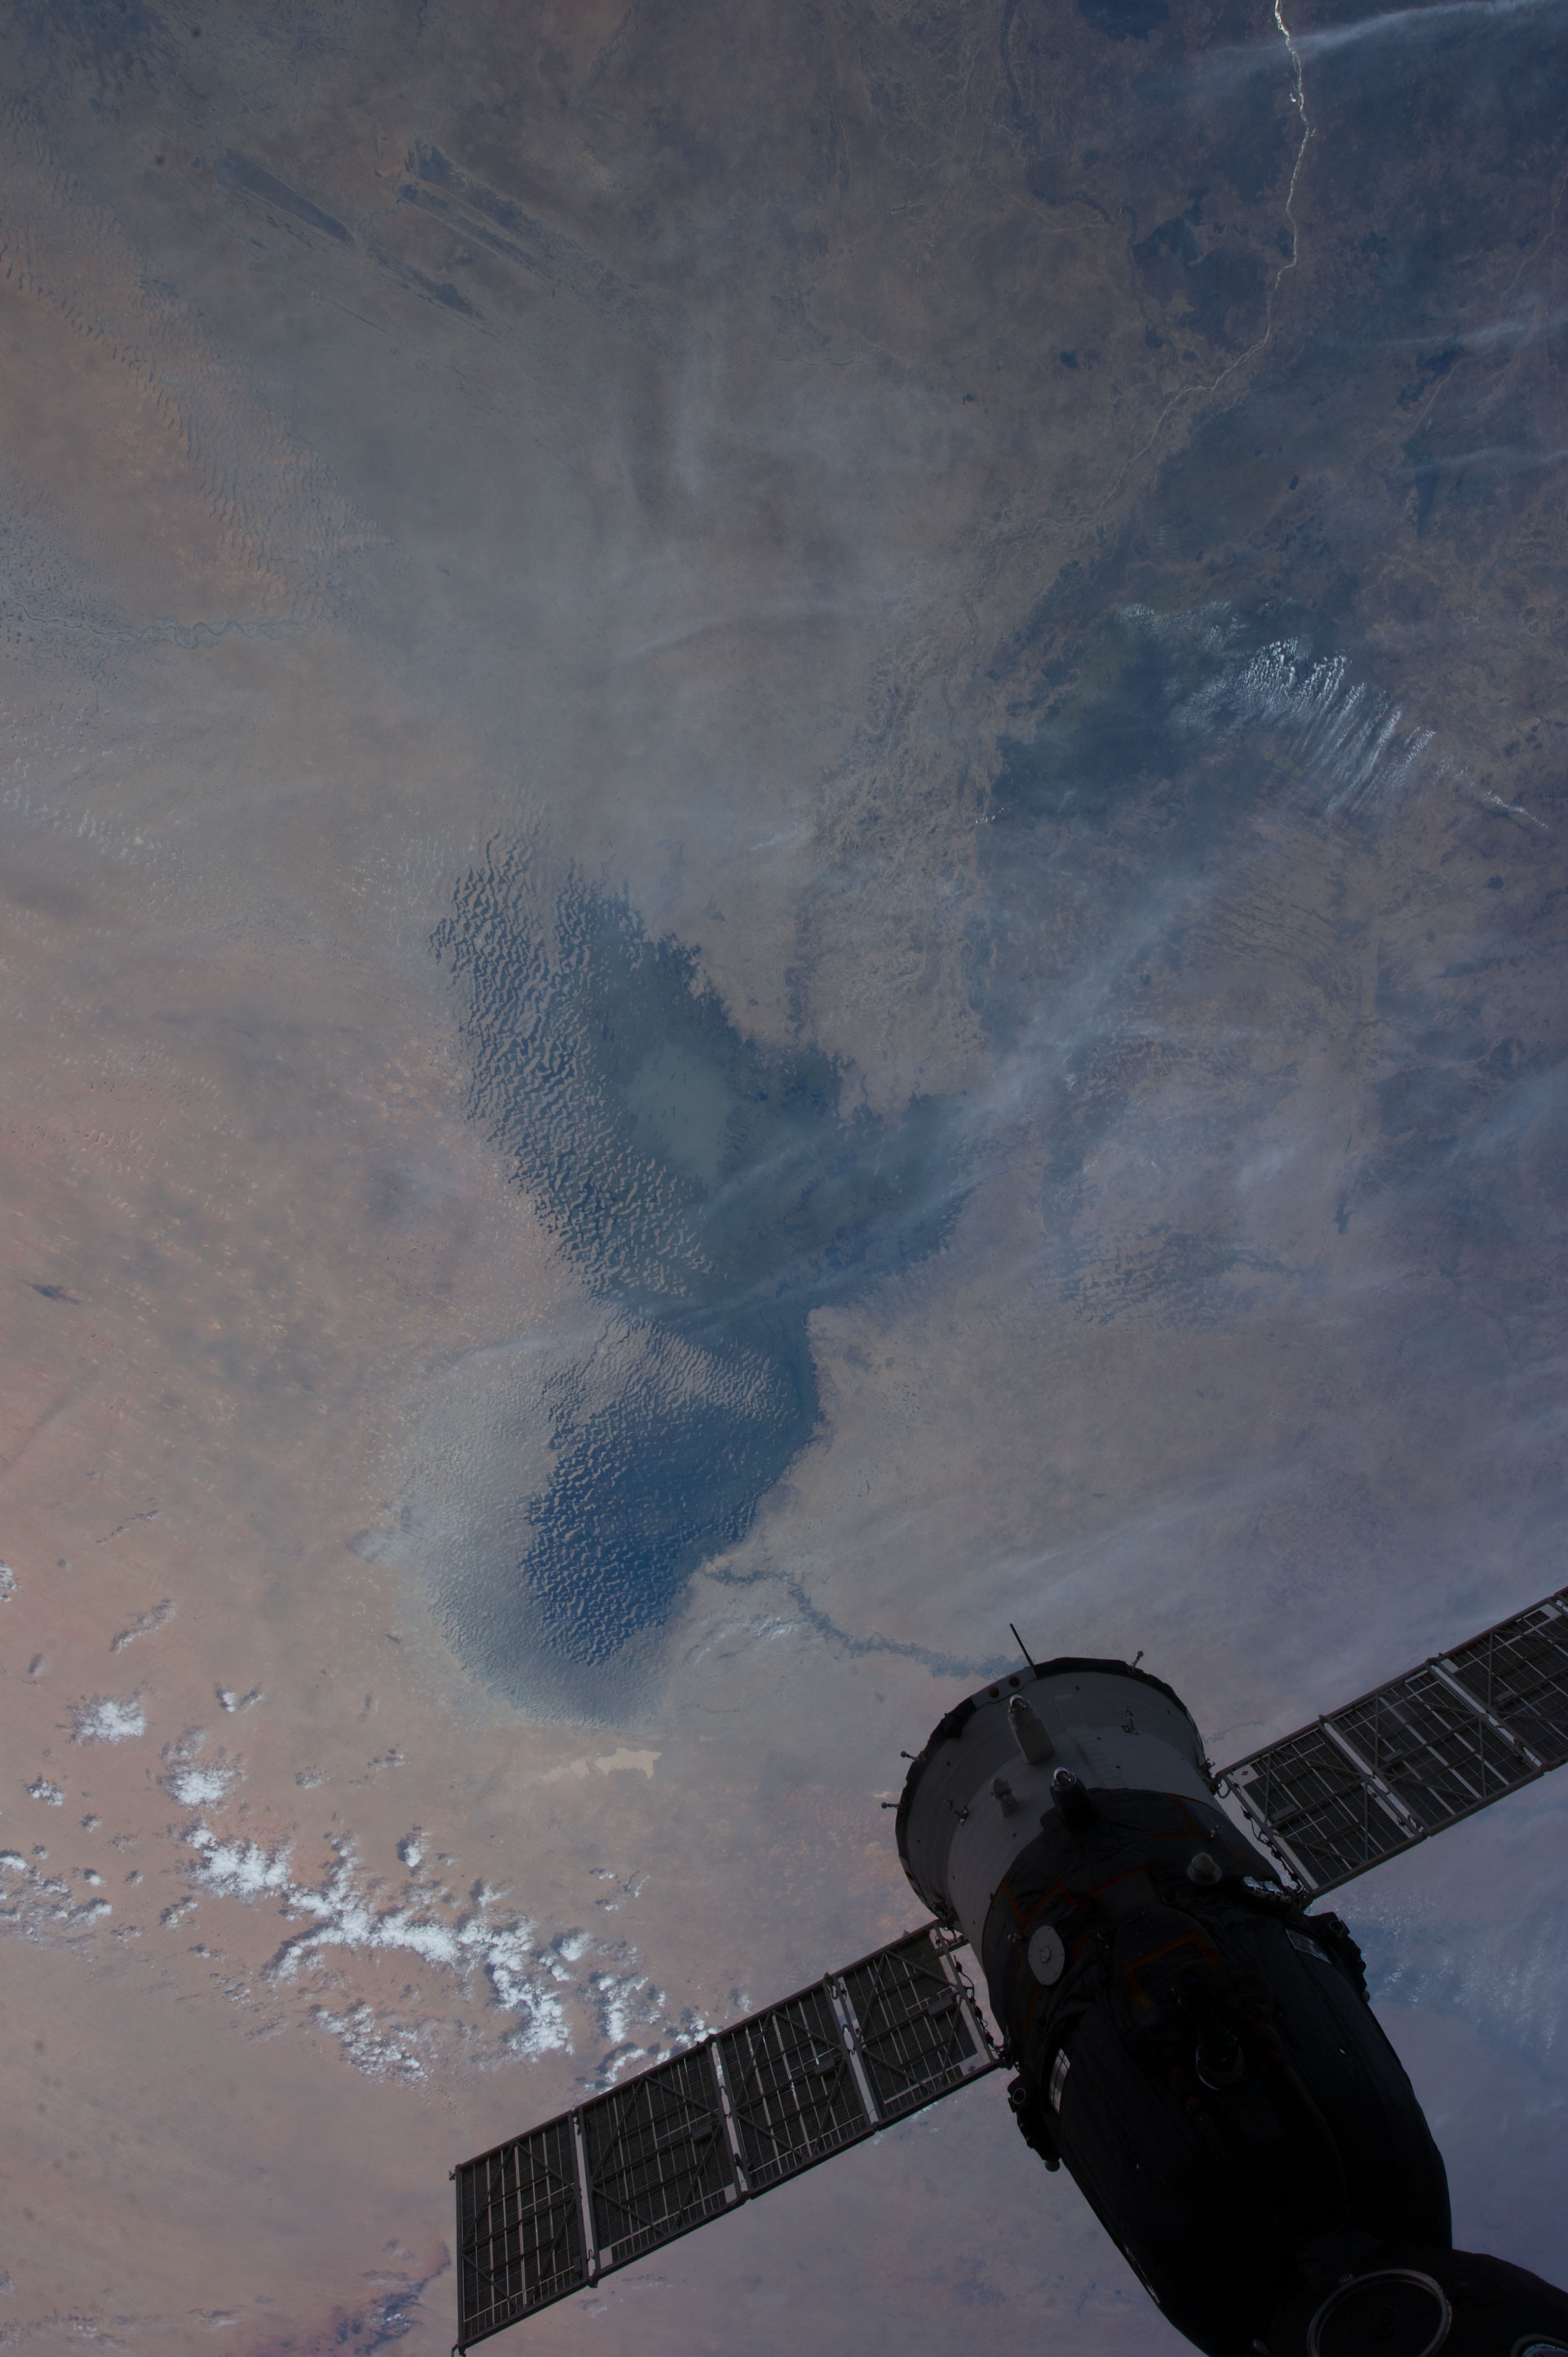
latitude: 13.0
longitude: 14.0
